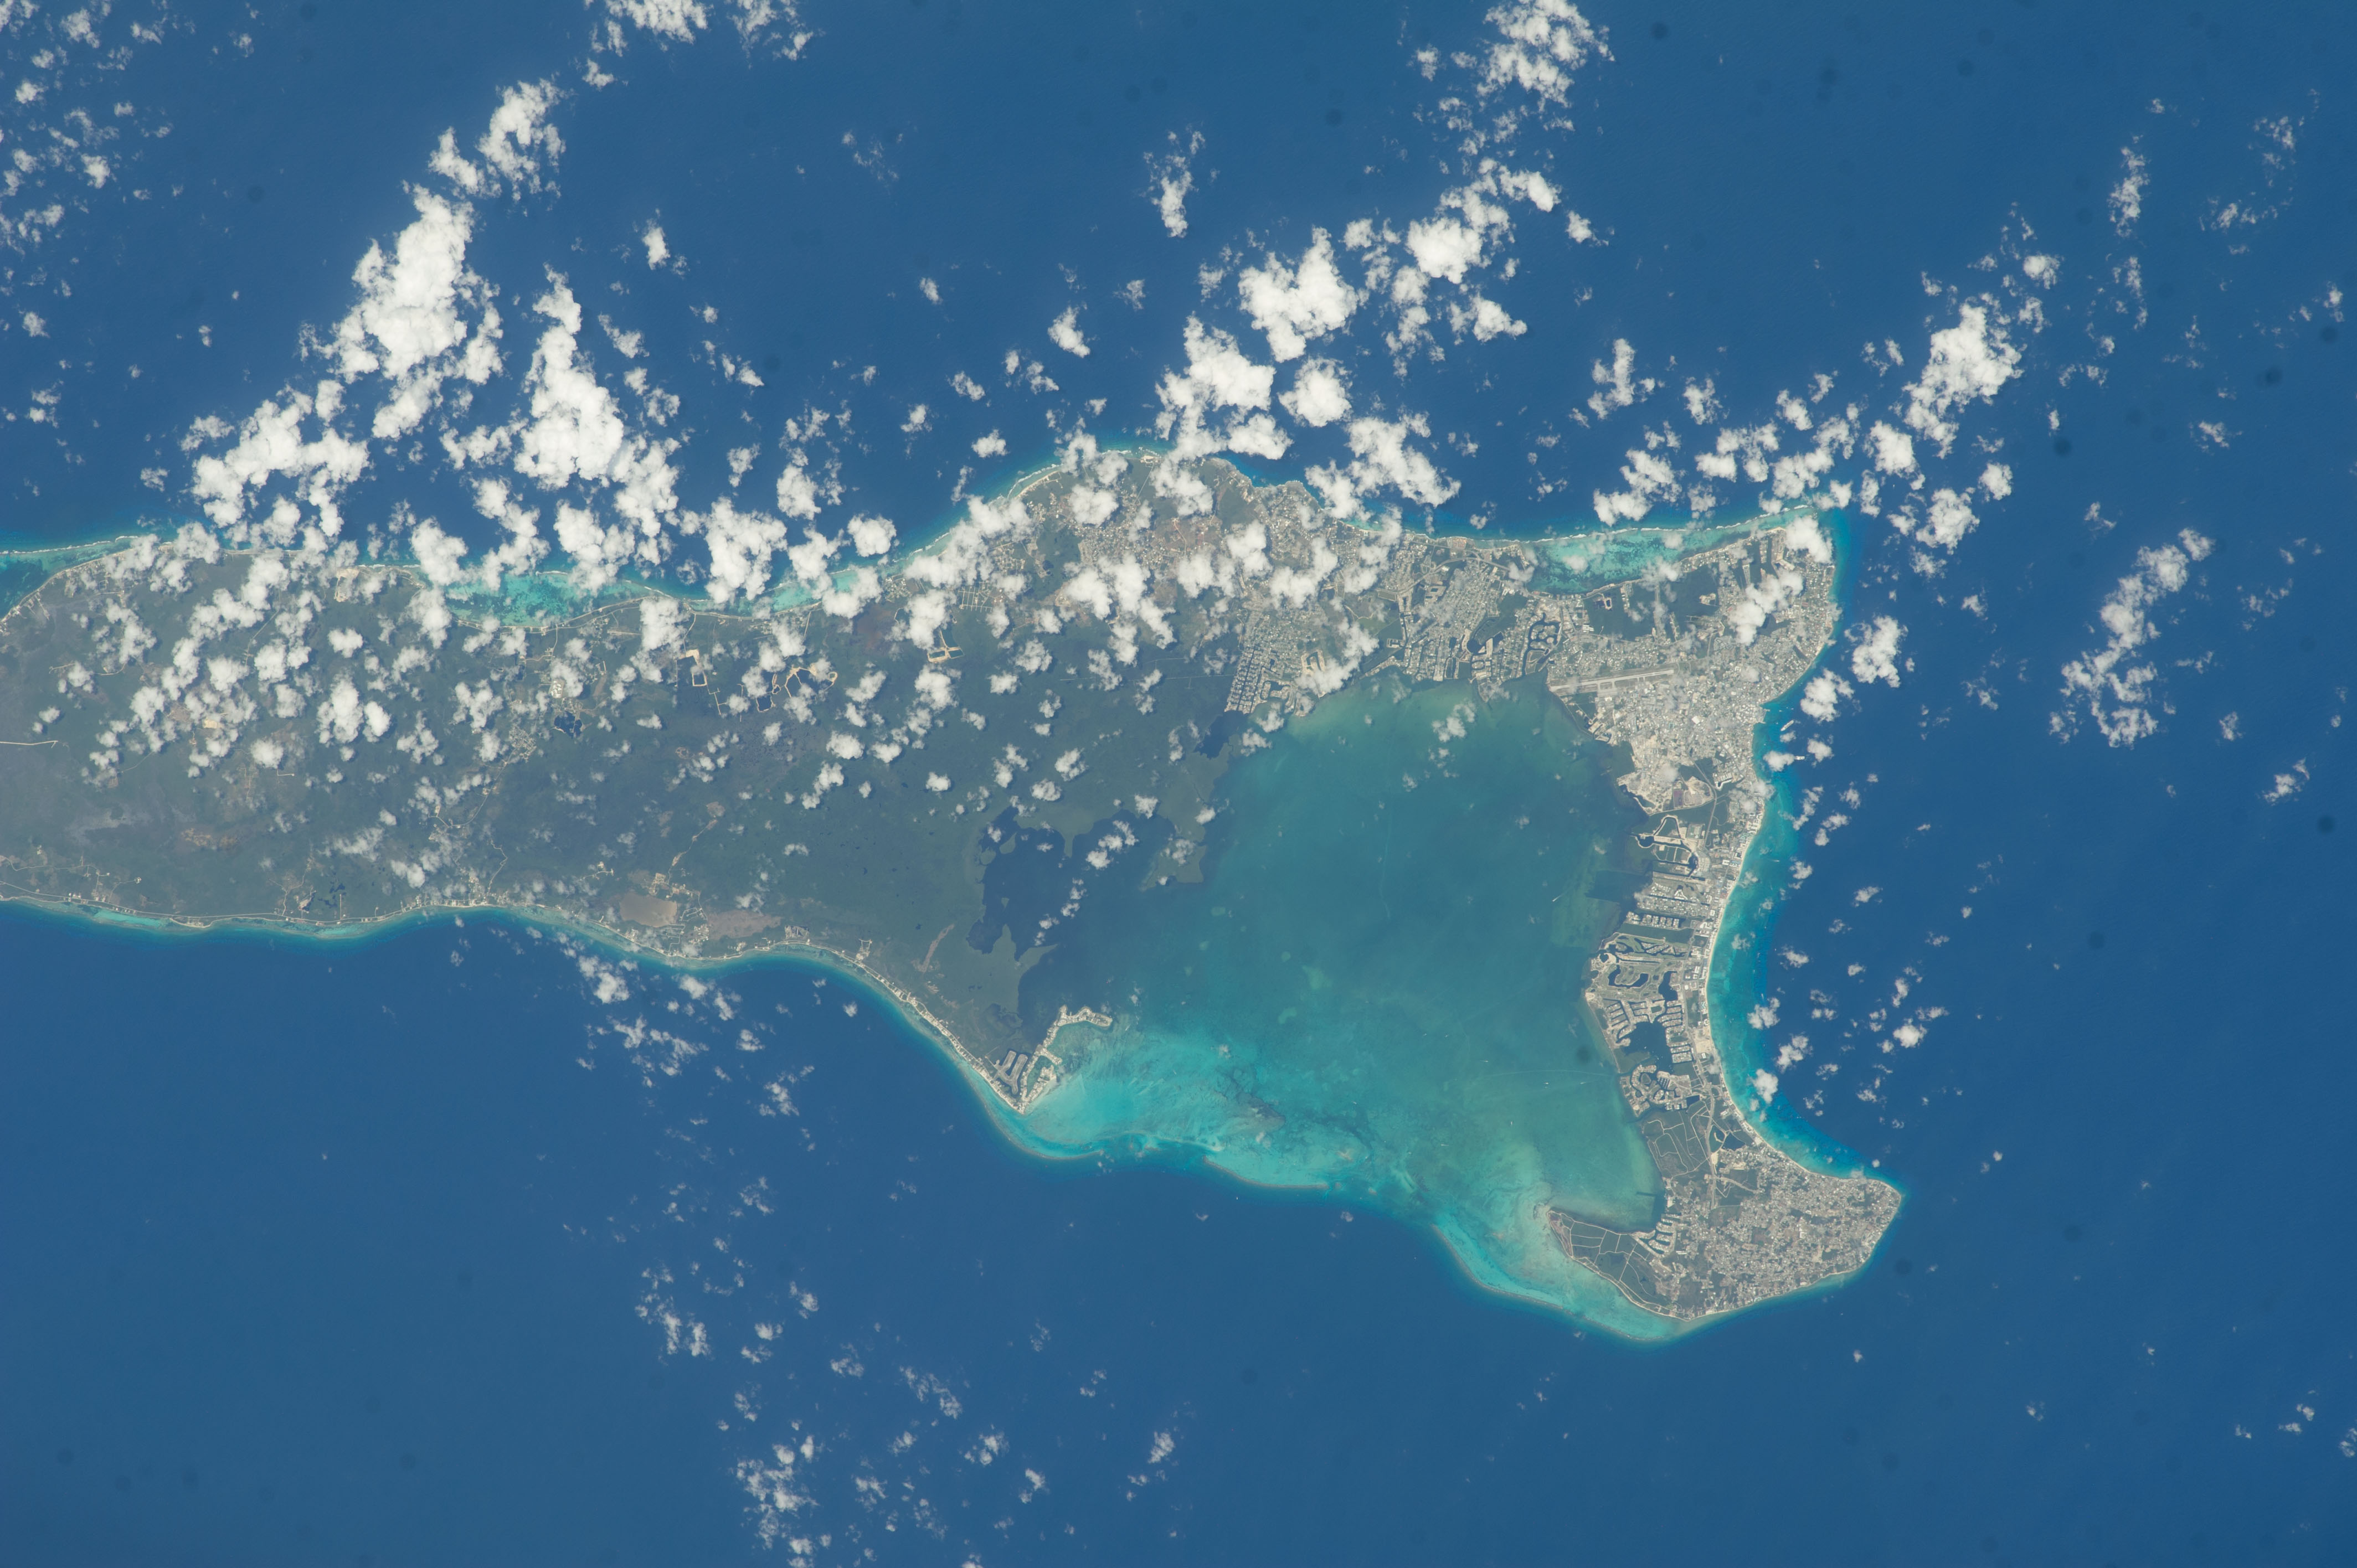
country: CAYMAN_ISLANDS
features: CAYMAN ISLAND, GEORGE TOWN, CARIBBEAN SEA
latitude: 19.3
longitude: -81.3
